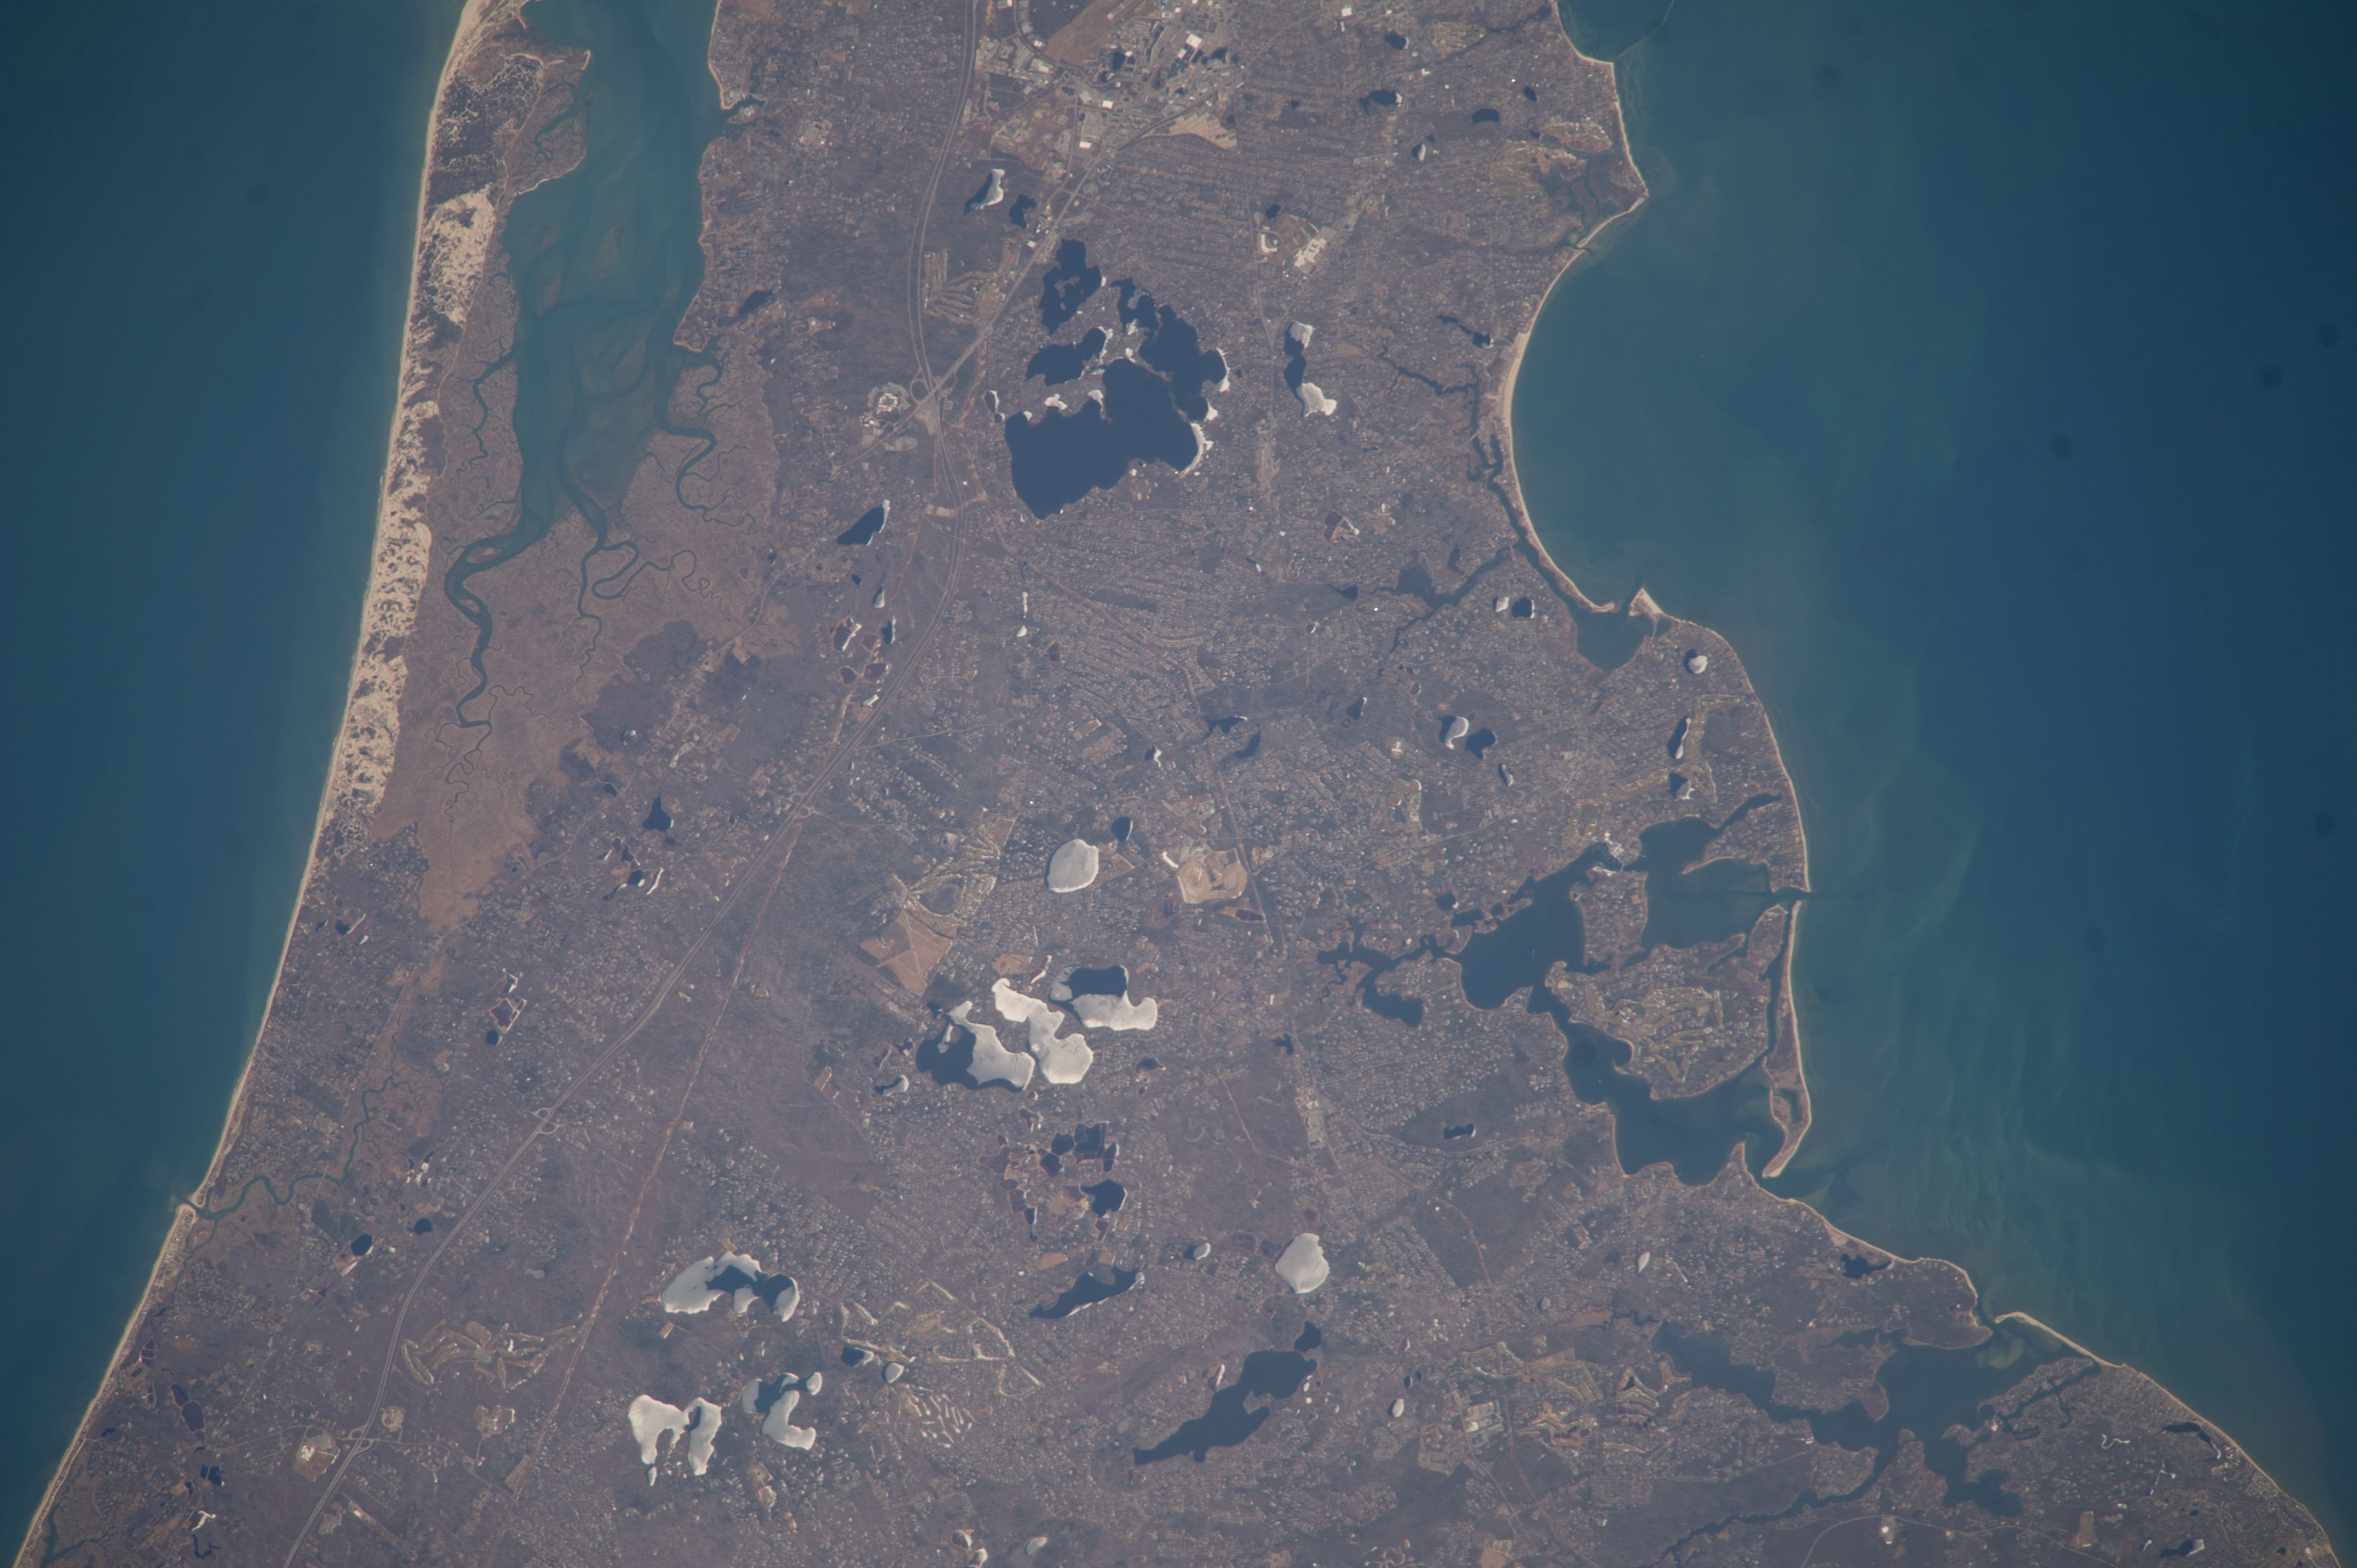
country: USA-MASSACHUSETTS
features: MASHPEE NATIONAL WILDLIFE REFUGE, GREAT MARSHES, CAPE COD BAY
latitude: 41.7
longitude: -70.4
